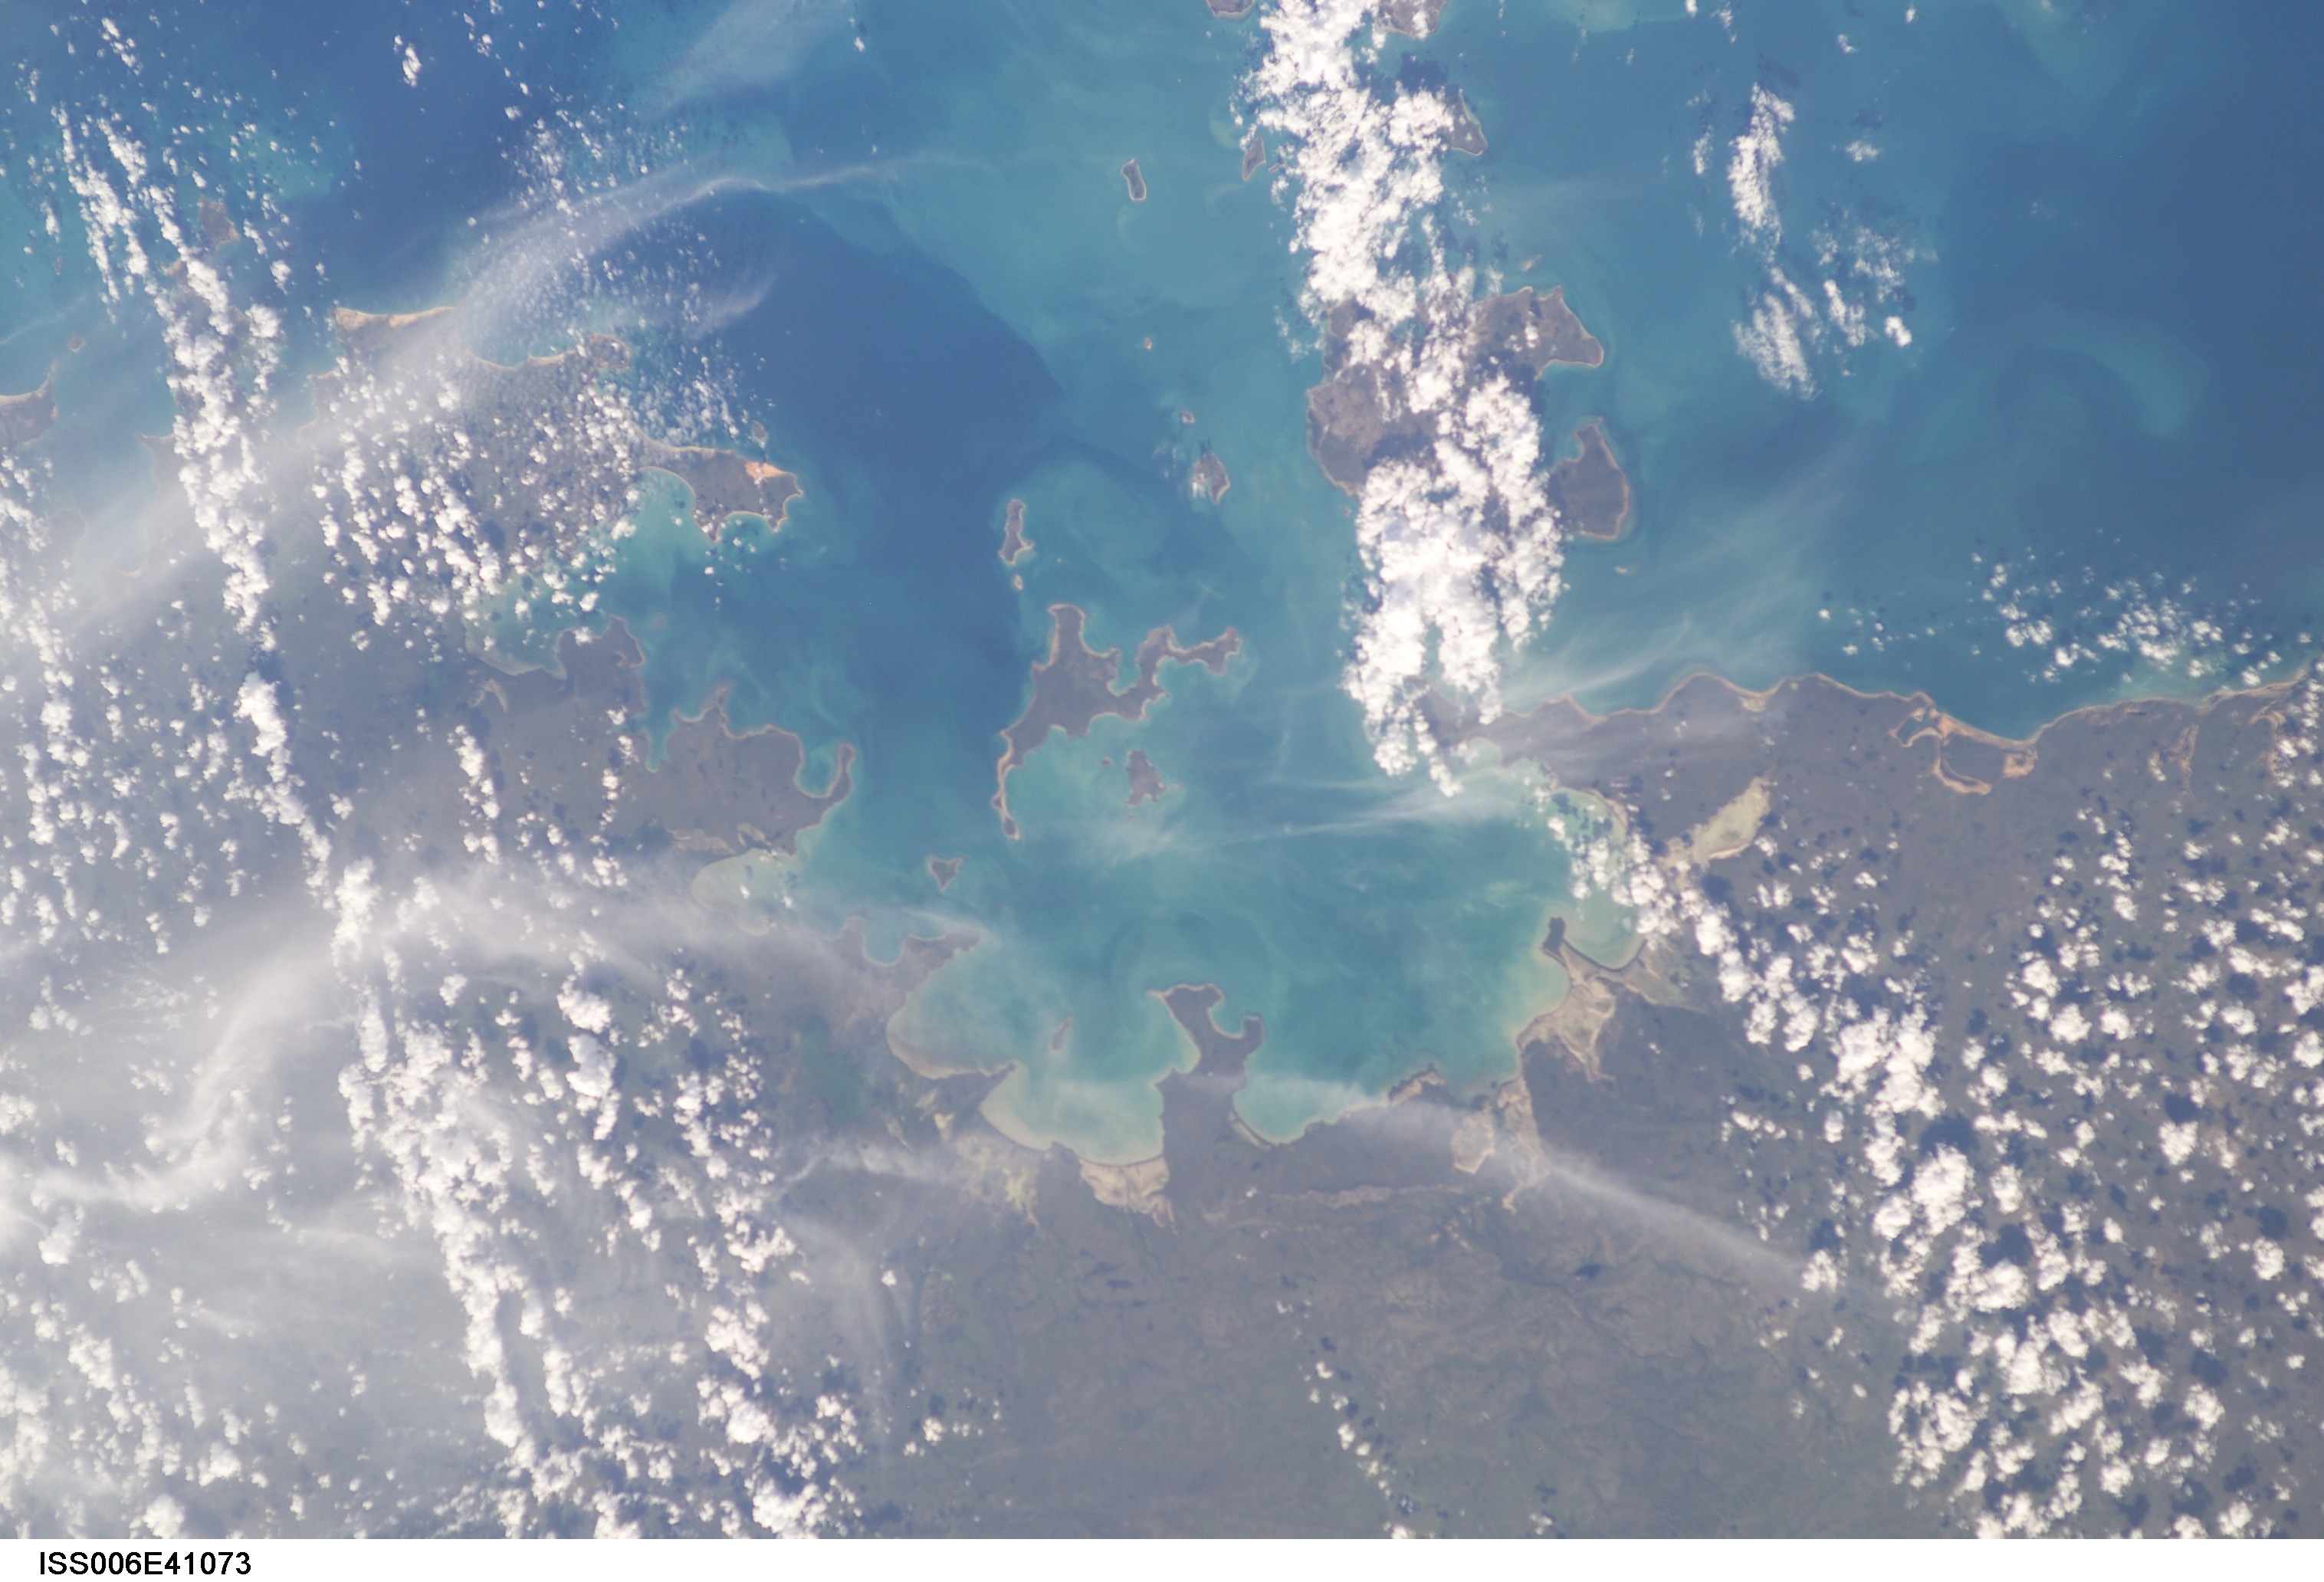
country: AUSTRALIA-NT
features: ISLE WOODAH, BLUE MUD BAY
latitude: -13.5
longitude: 136.0
